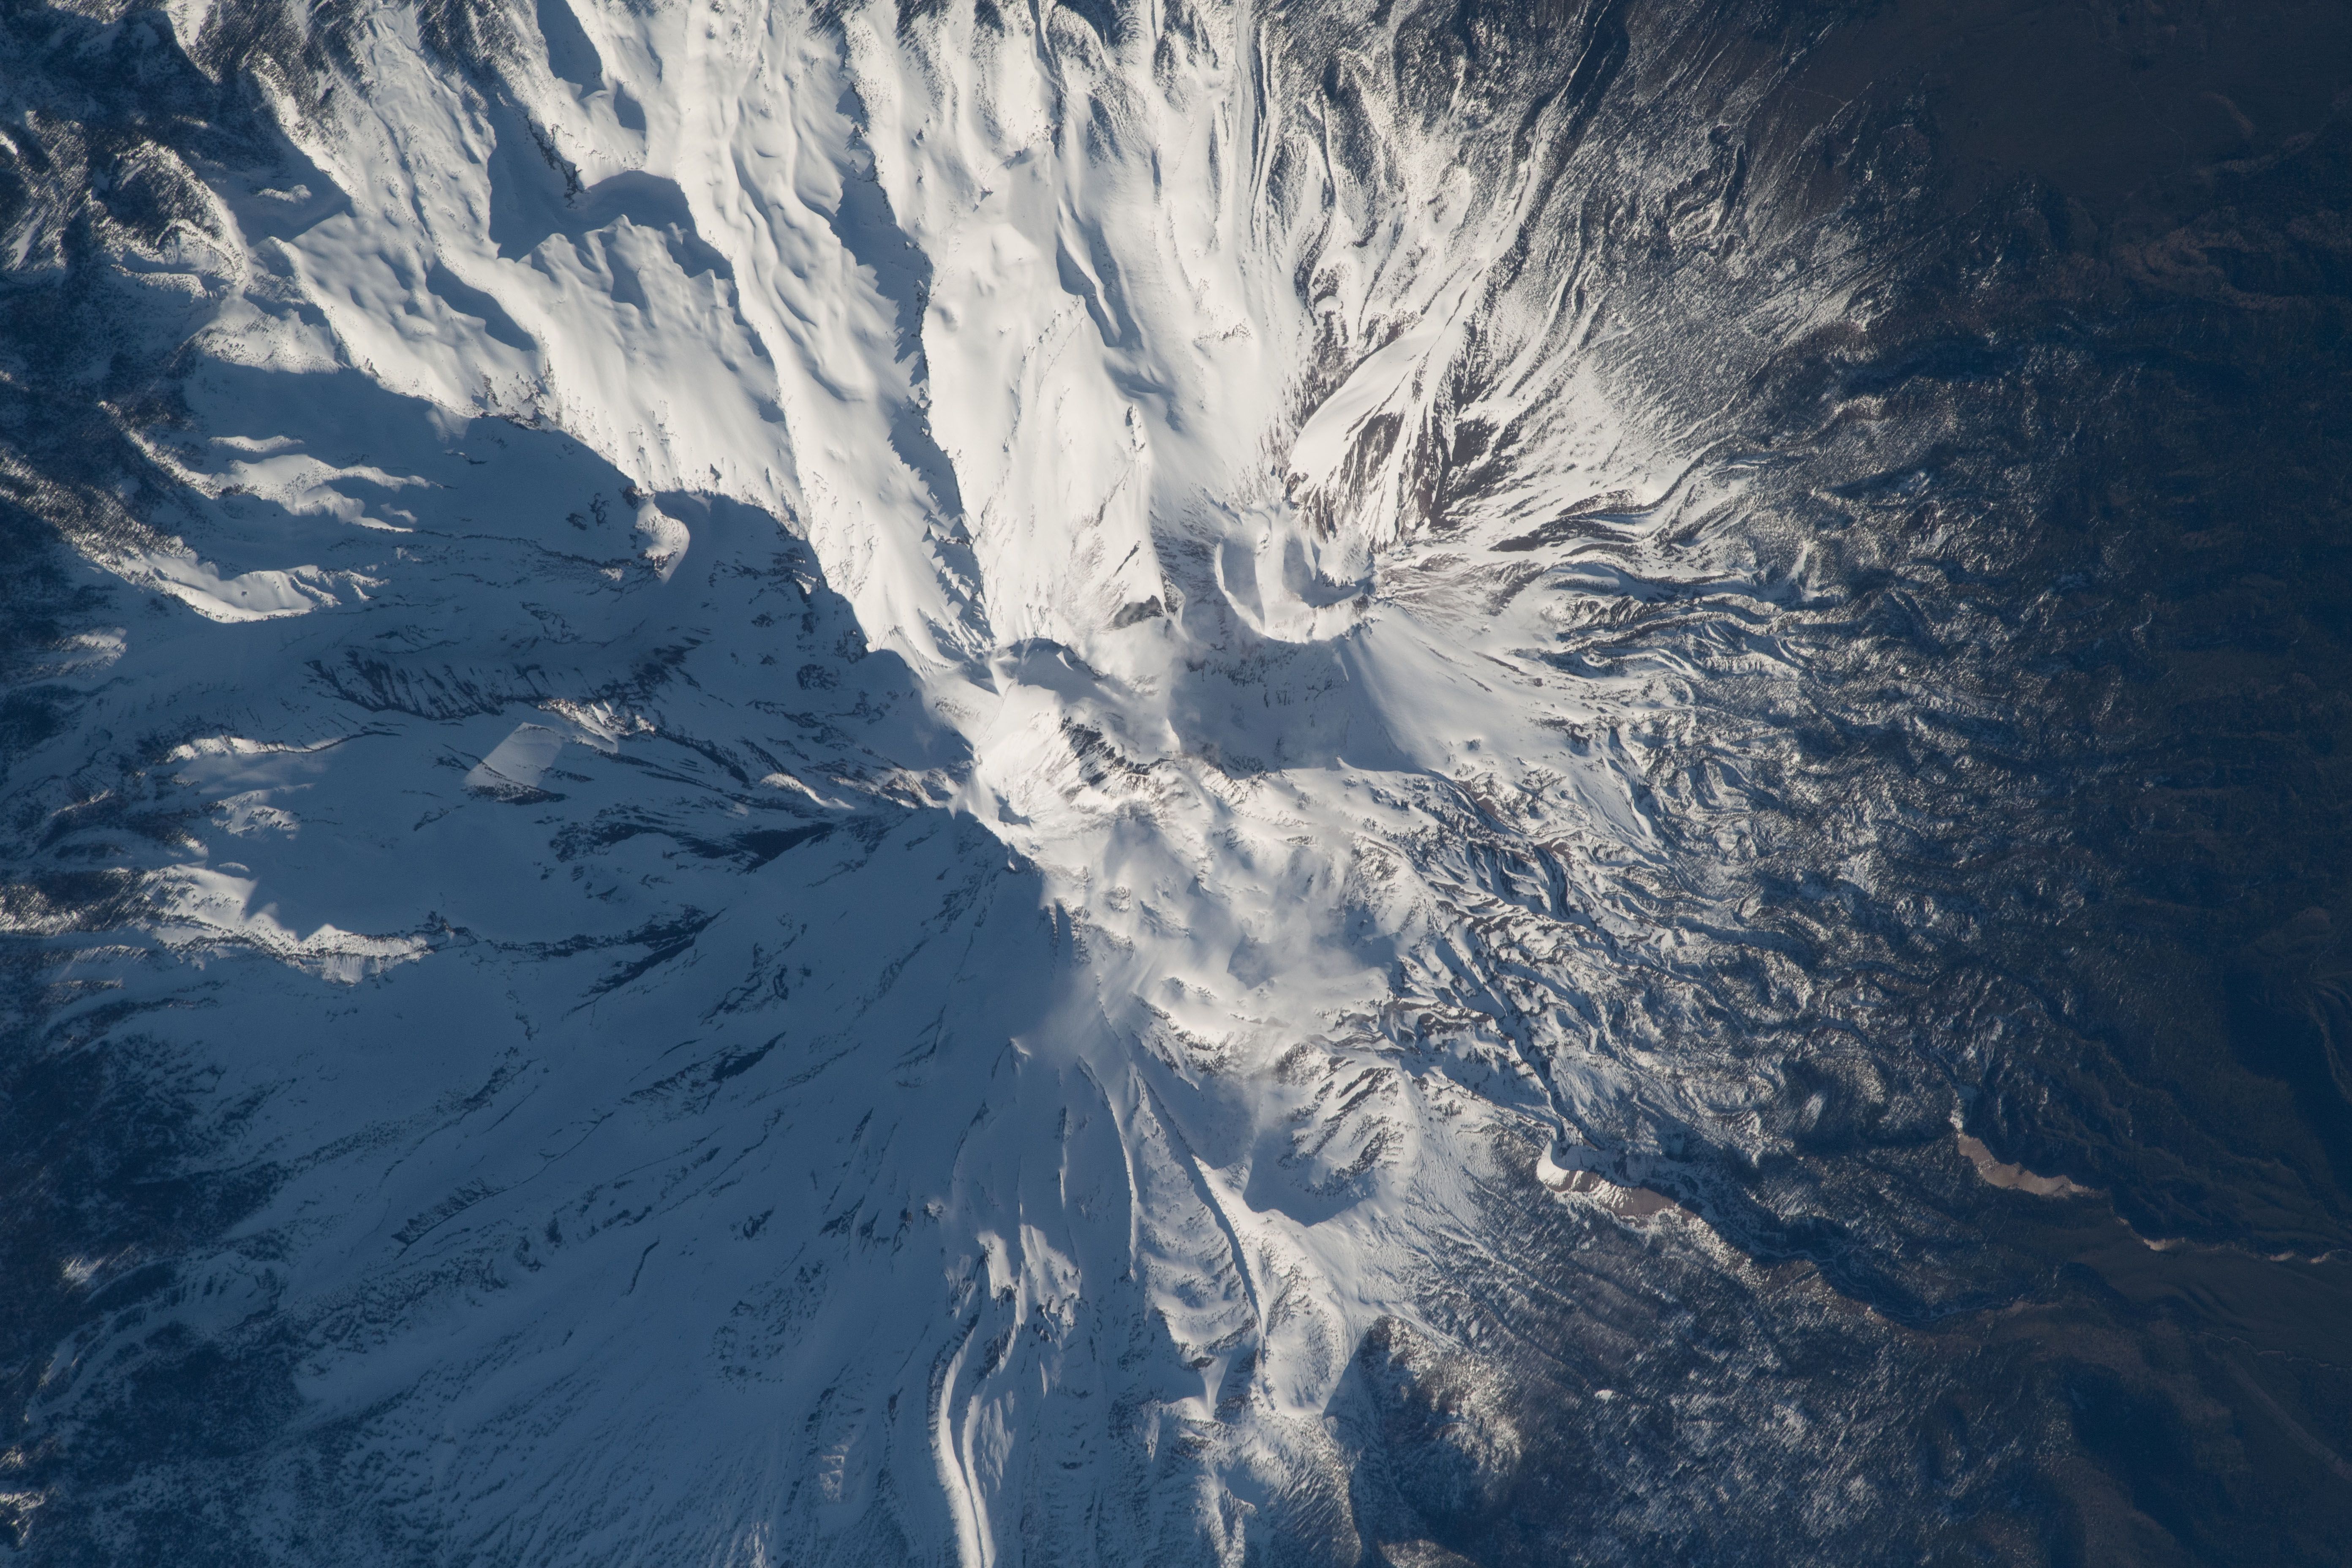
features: SARGENTS RIDGE,MOUNT SHASTA,MUD CREEK GLACIER,SHASTINA,CALIFORNIA
